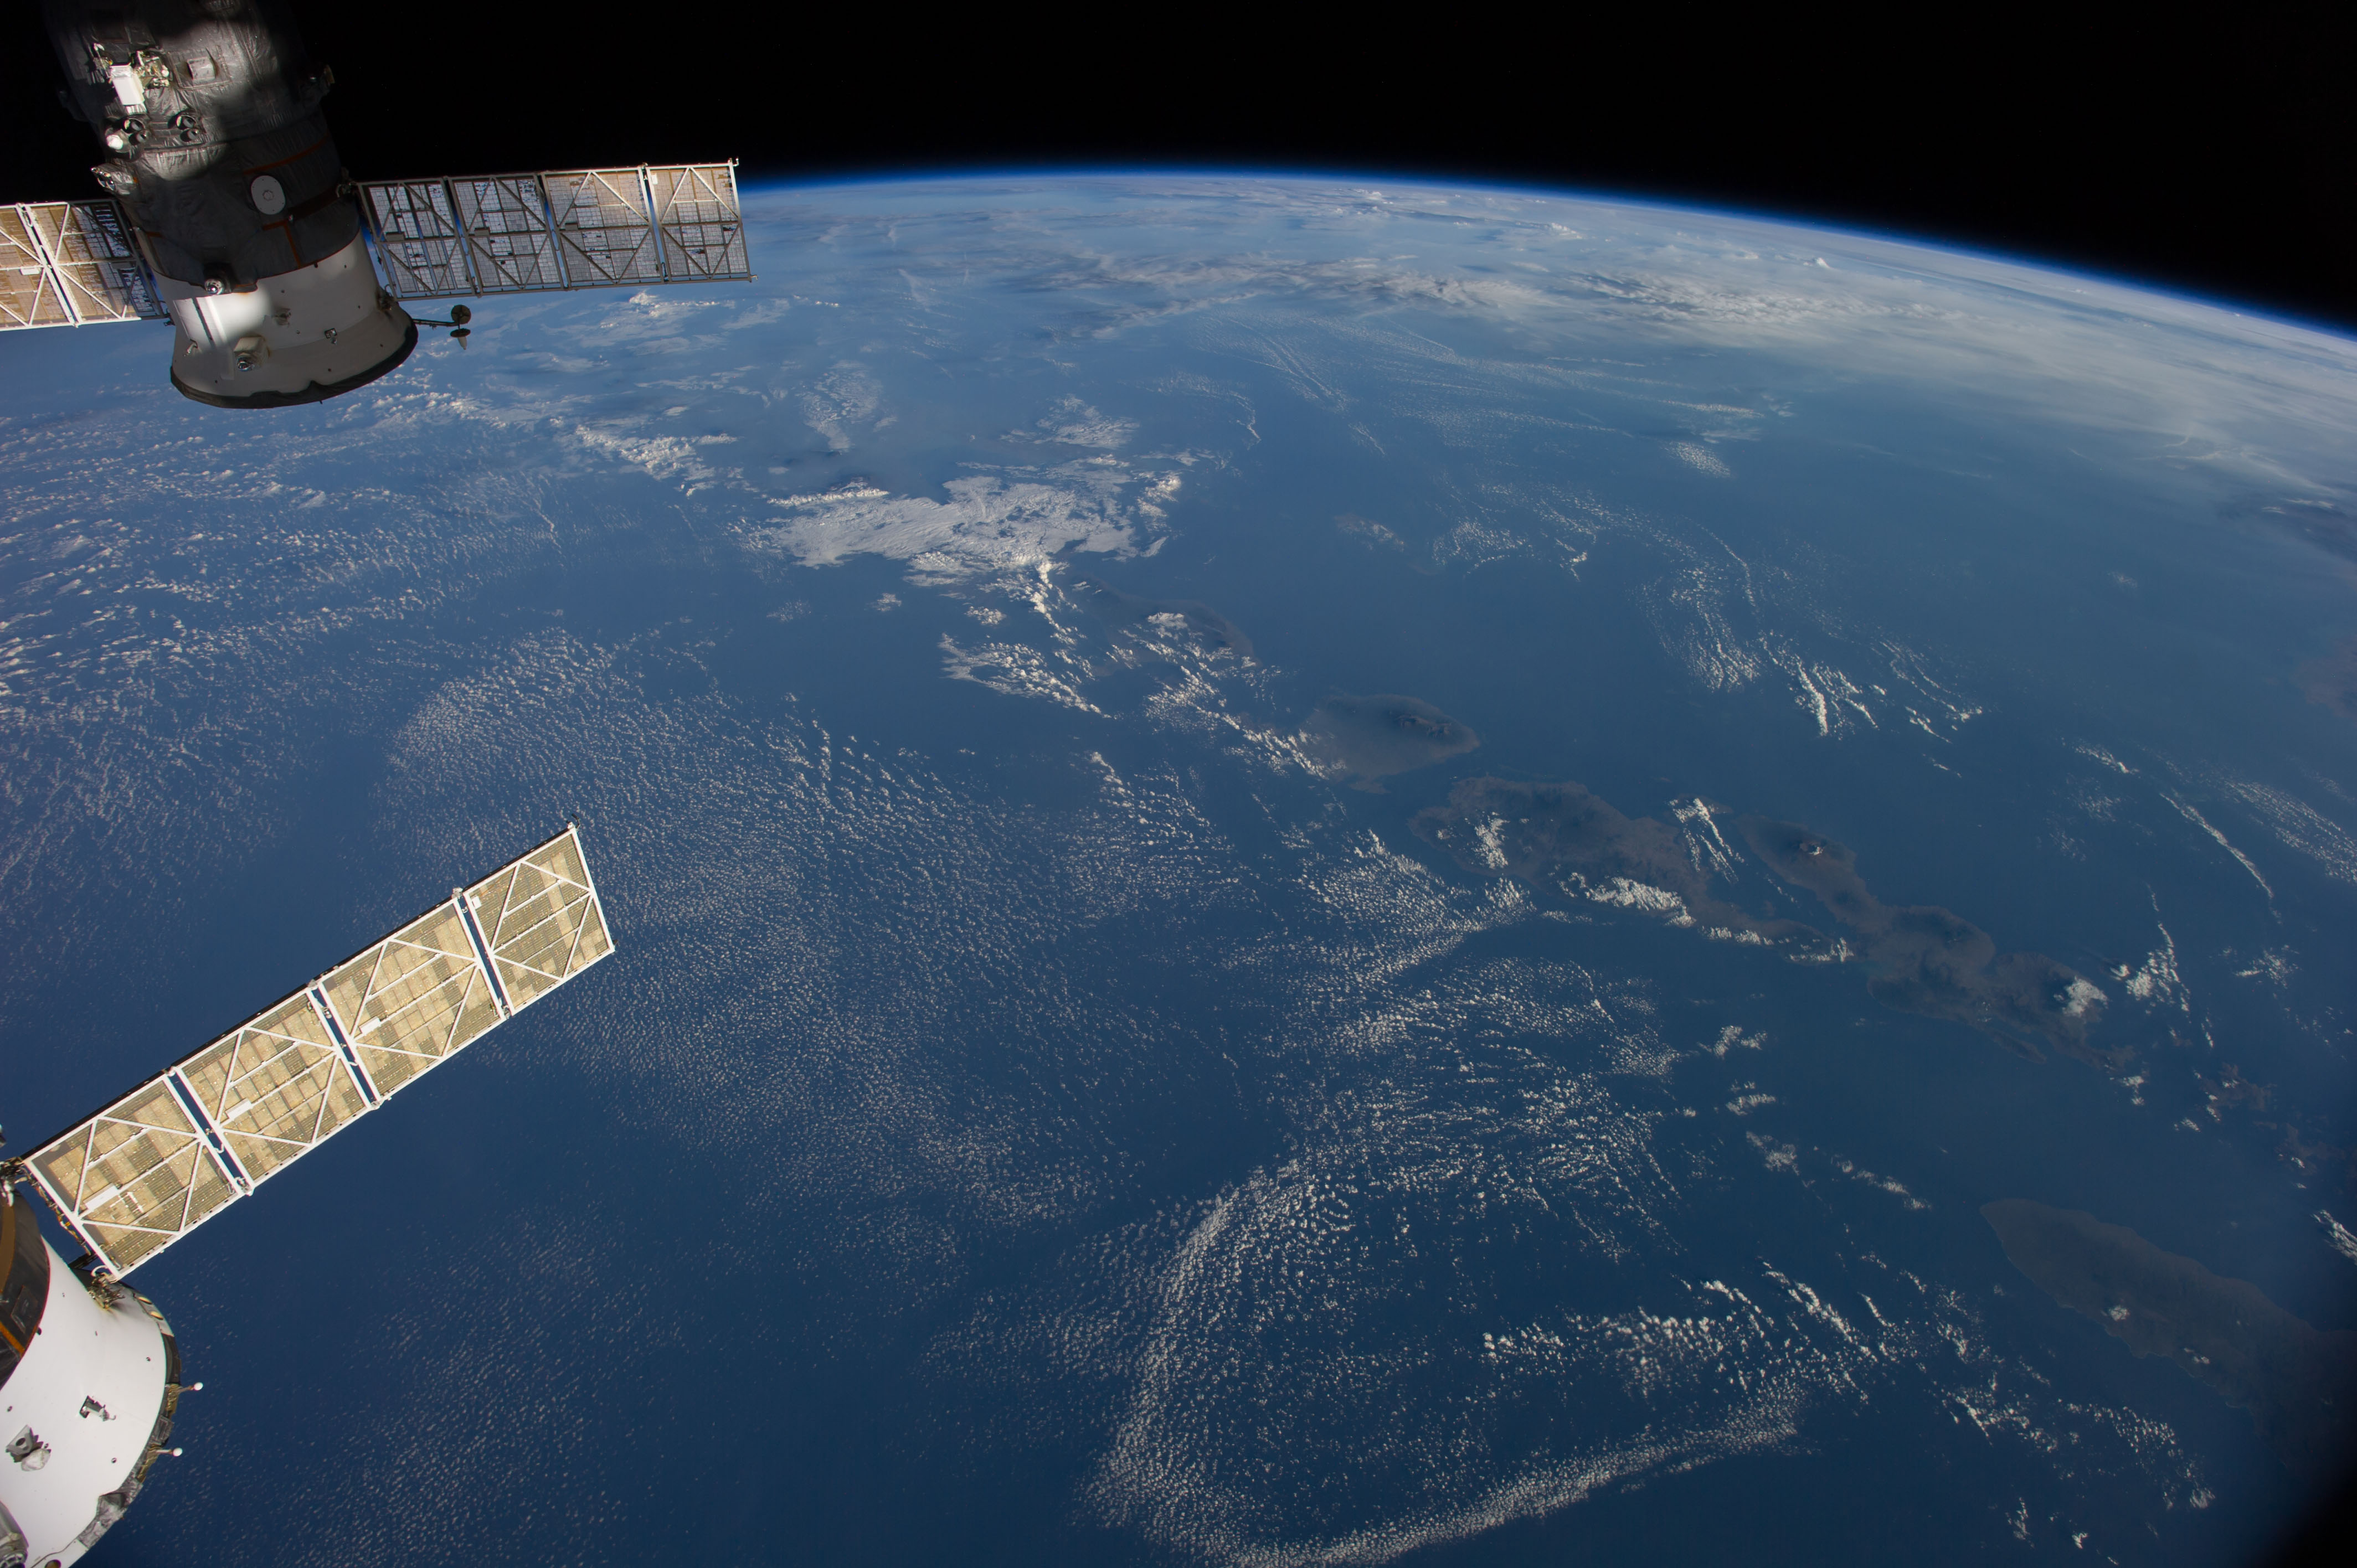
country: INDONESIA
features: BALI, W. NUSA TENGGARA, BALI S., JAVA S., MT. RINJANI, MT. TAMBORA, ATMOSPHERIC LIMB
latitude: -9.5
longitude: 116.0
